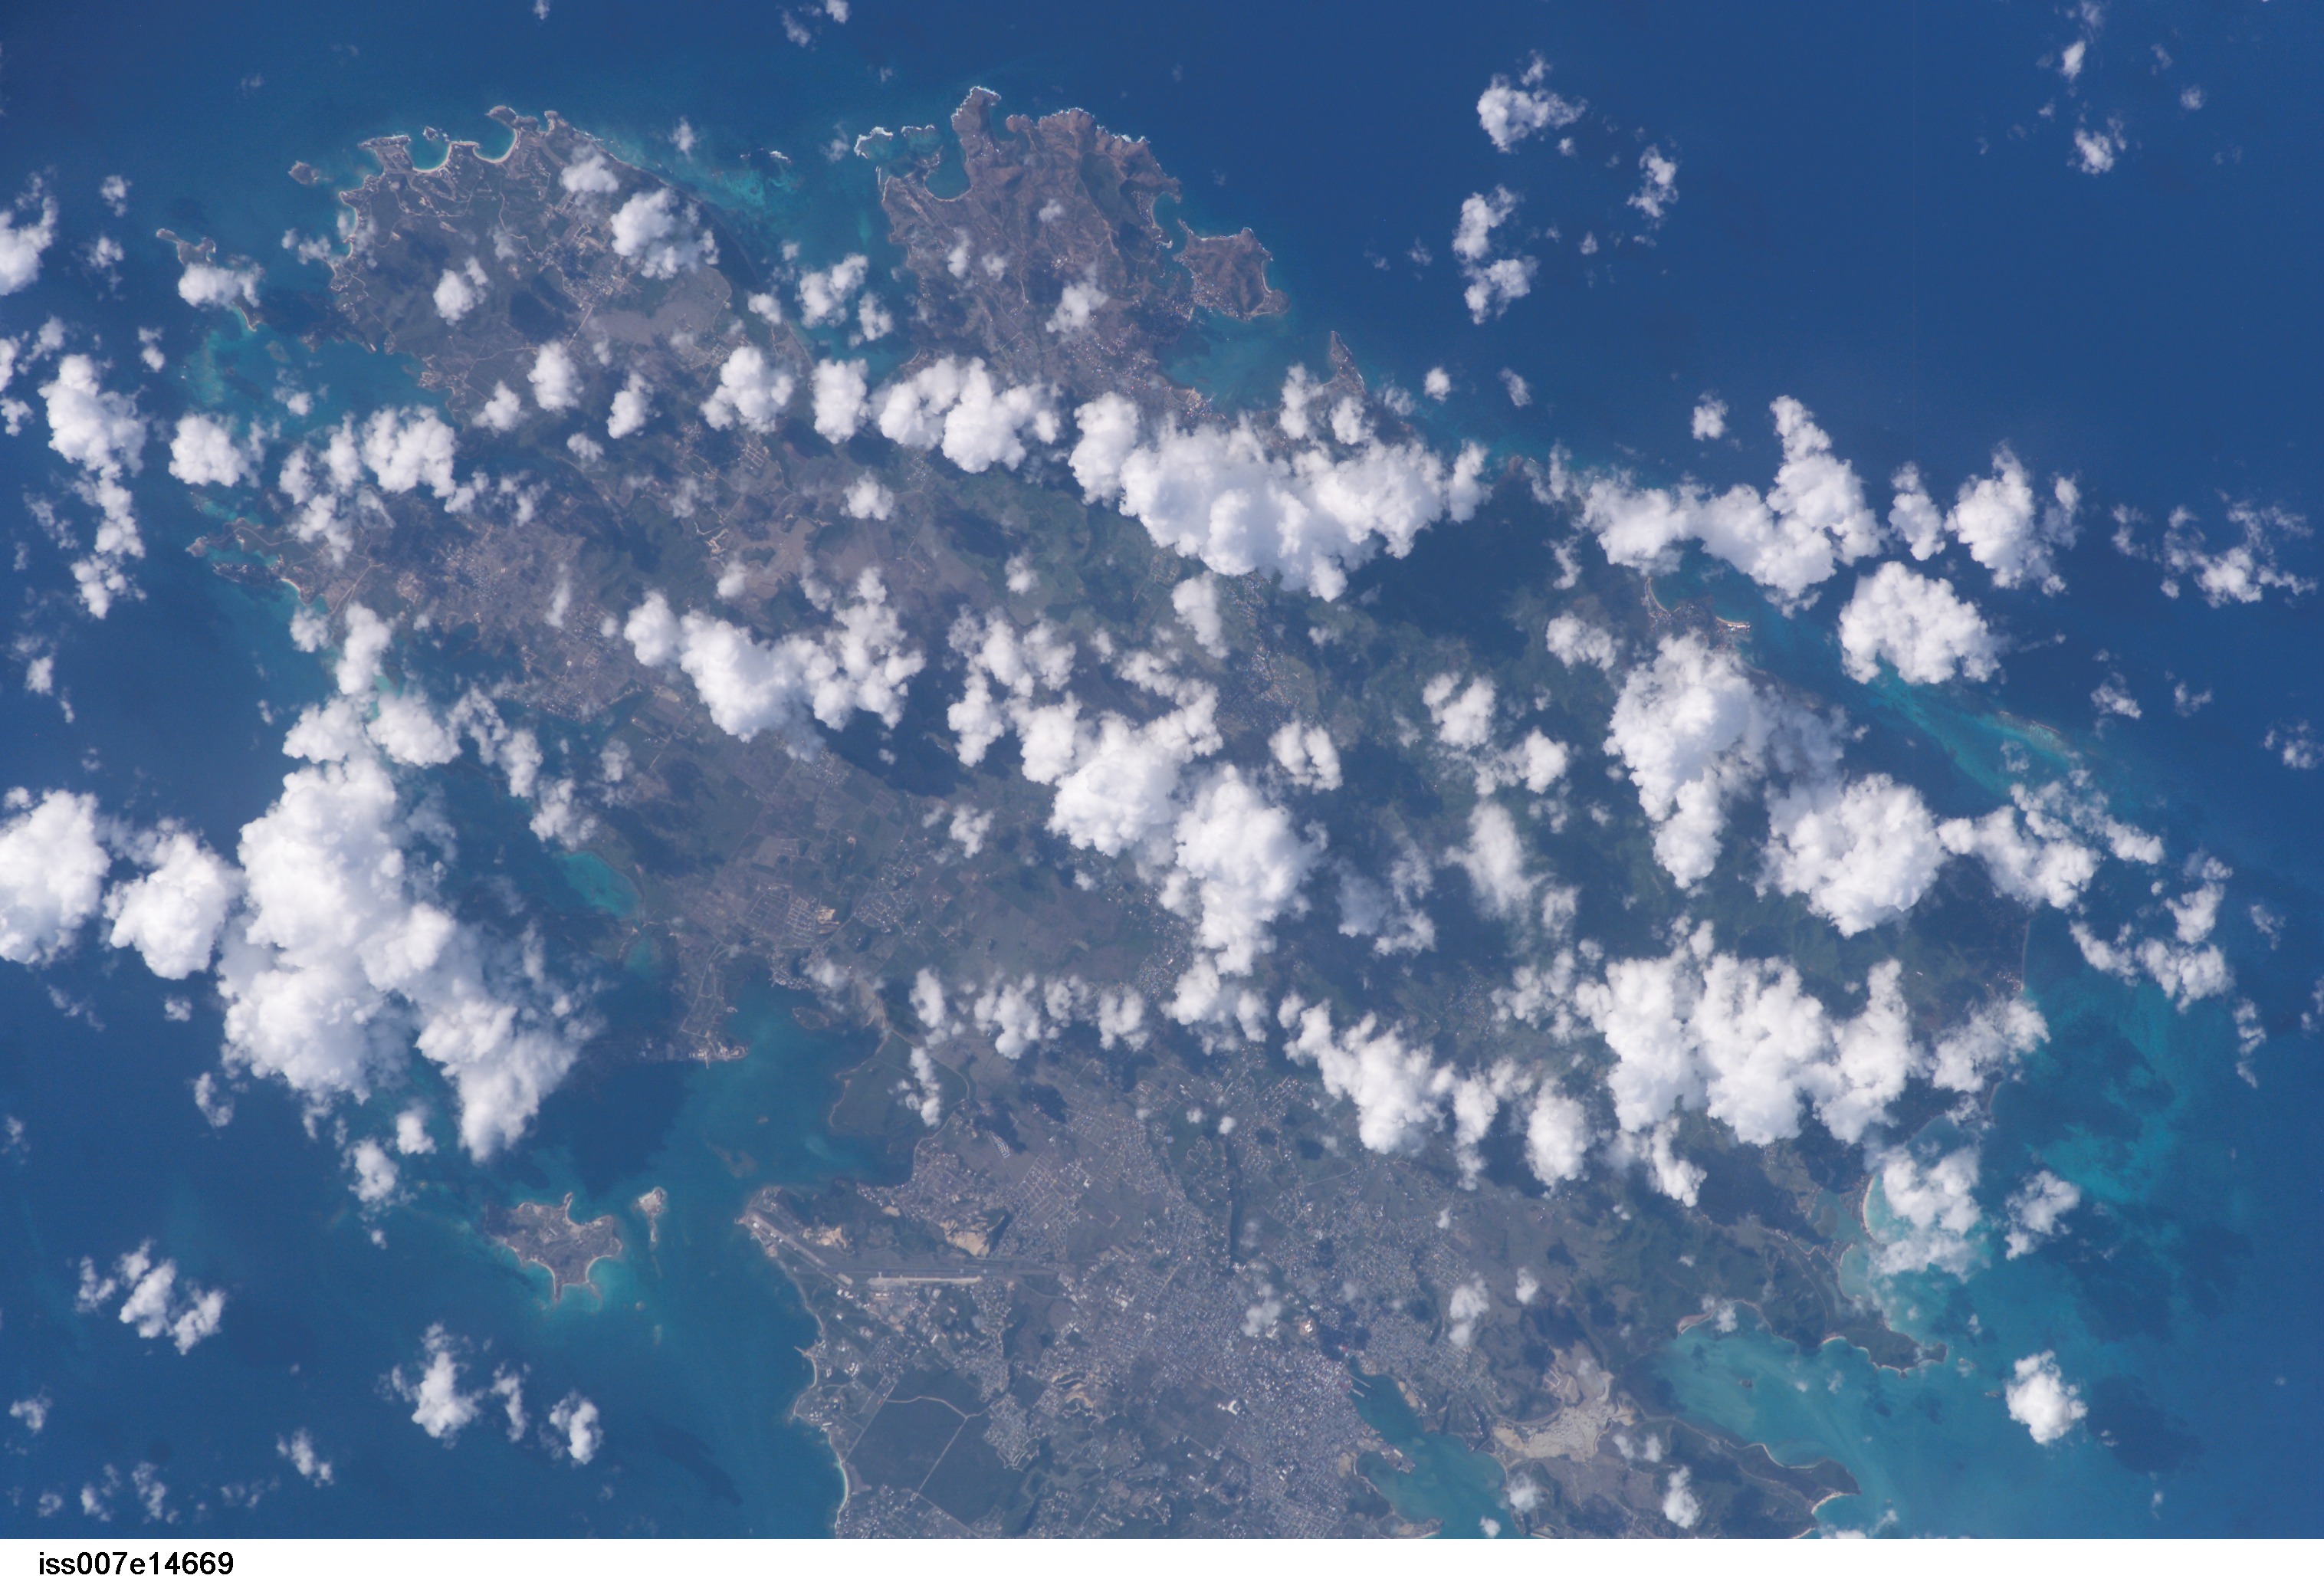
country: LESSER ANTILLES
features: ANTIGUA, SAINT JOHNS, AIRPORT
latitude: 17.0
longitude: -62.0
